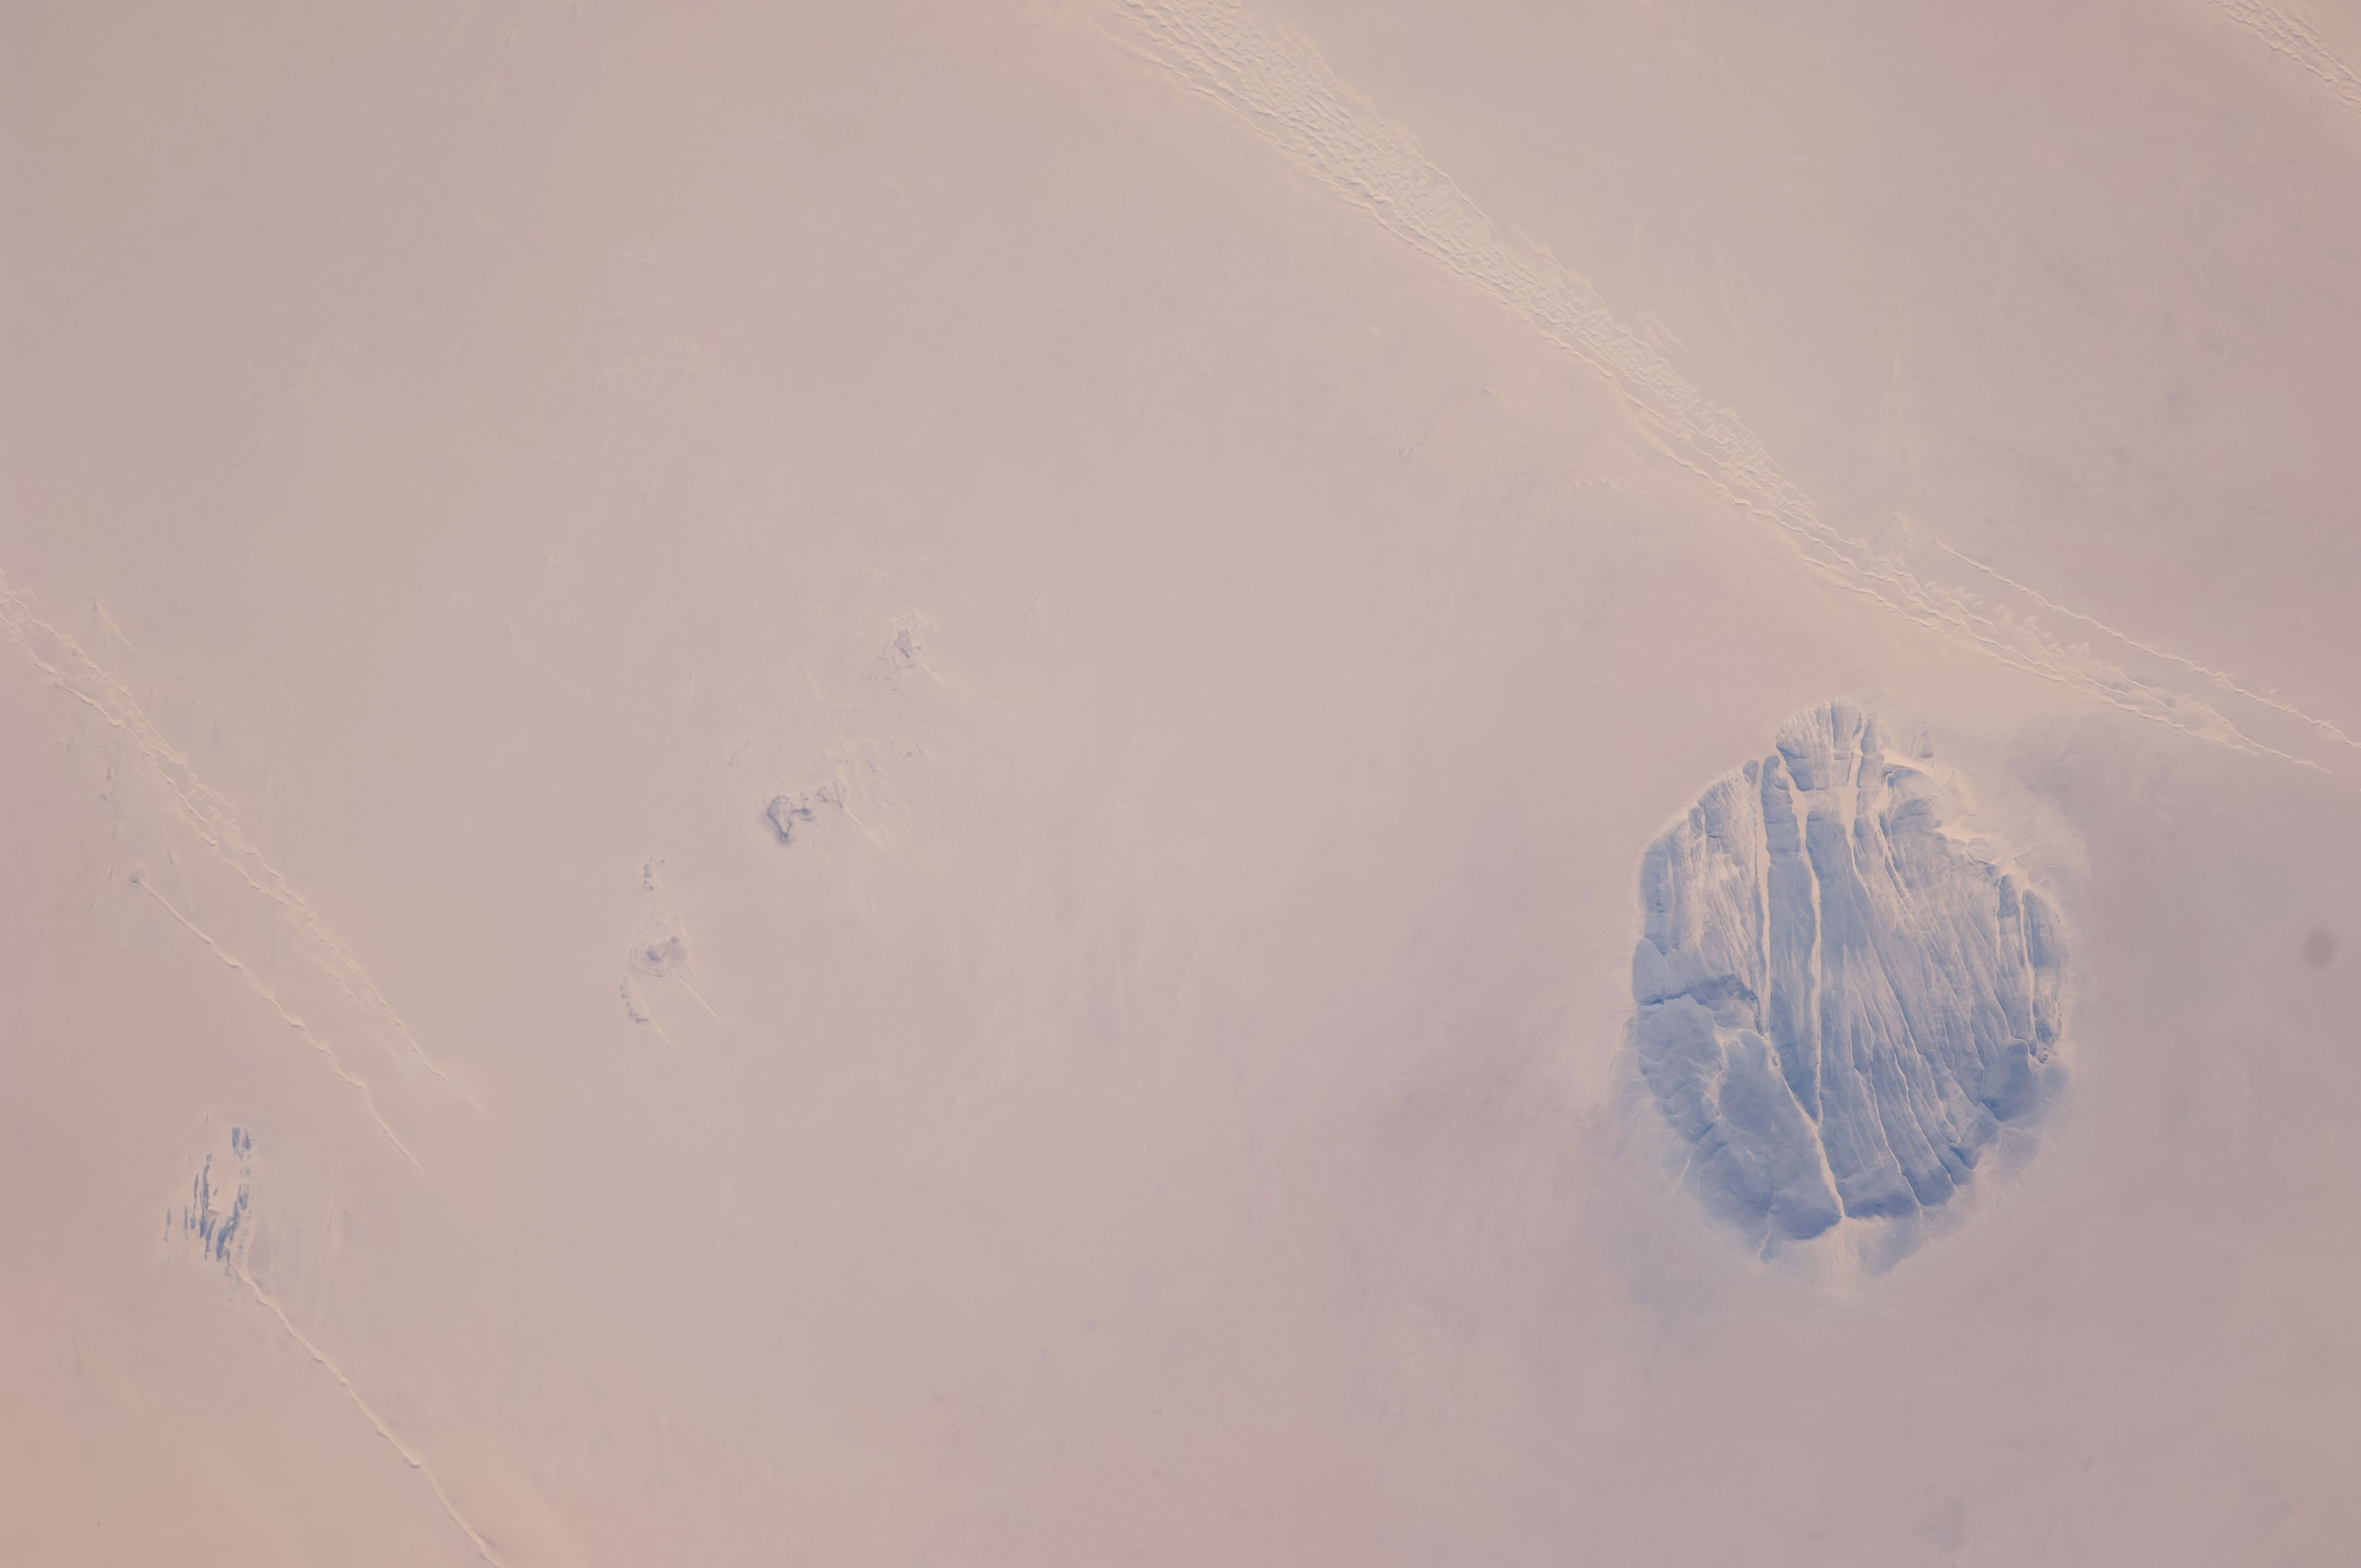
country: LIBYA
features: LIBYAN DESERT, MONADNOCK, SAND RIDGES, DRAINAGE
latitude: 21.4
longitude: 24.1
